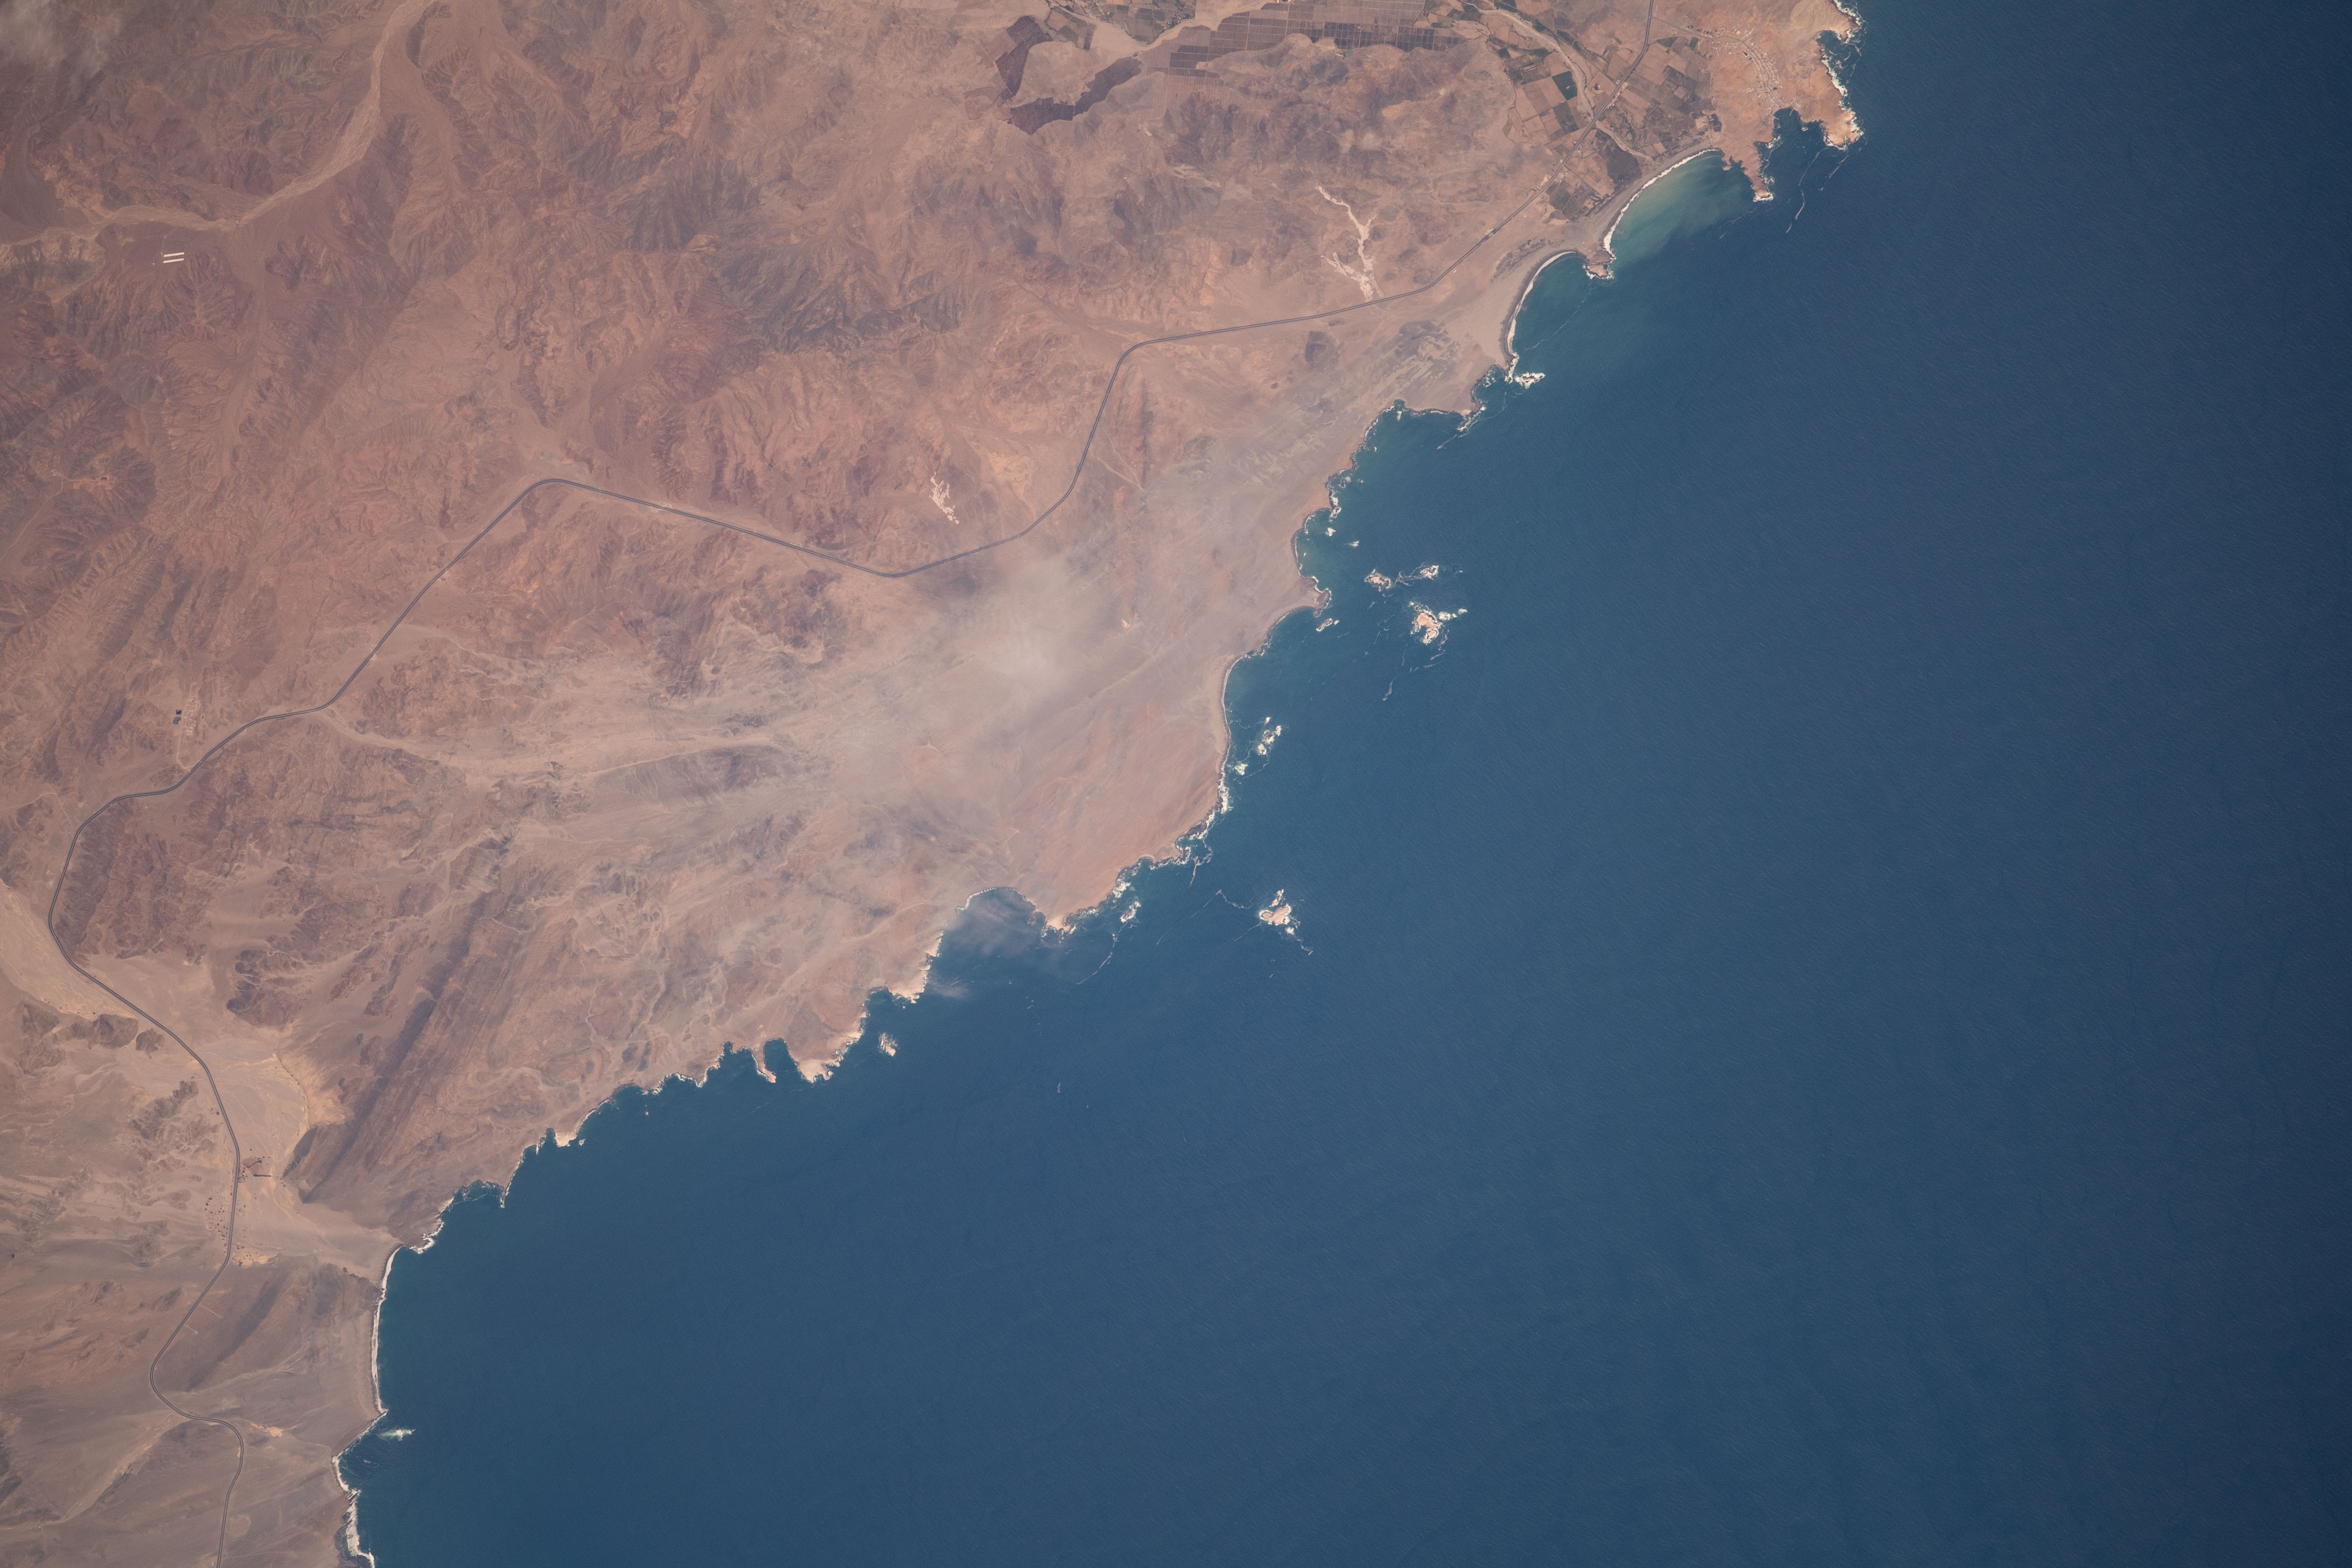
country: PERU
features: COASTLINE
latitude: -9.9
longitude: -78.2
